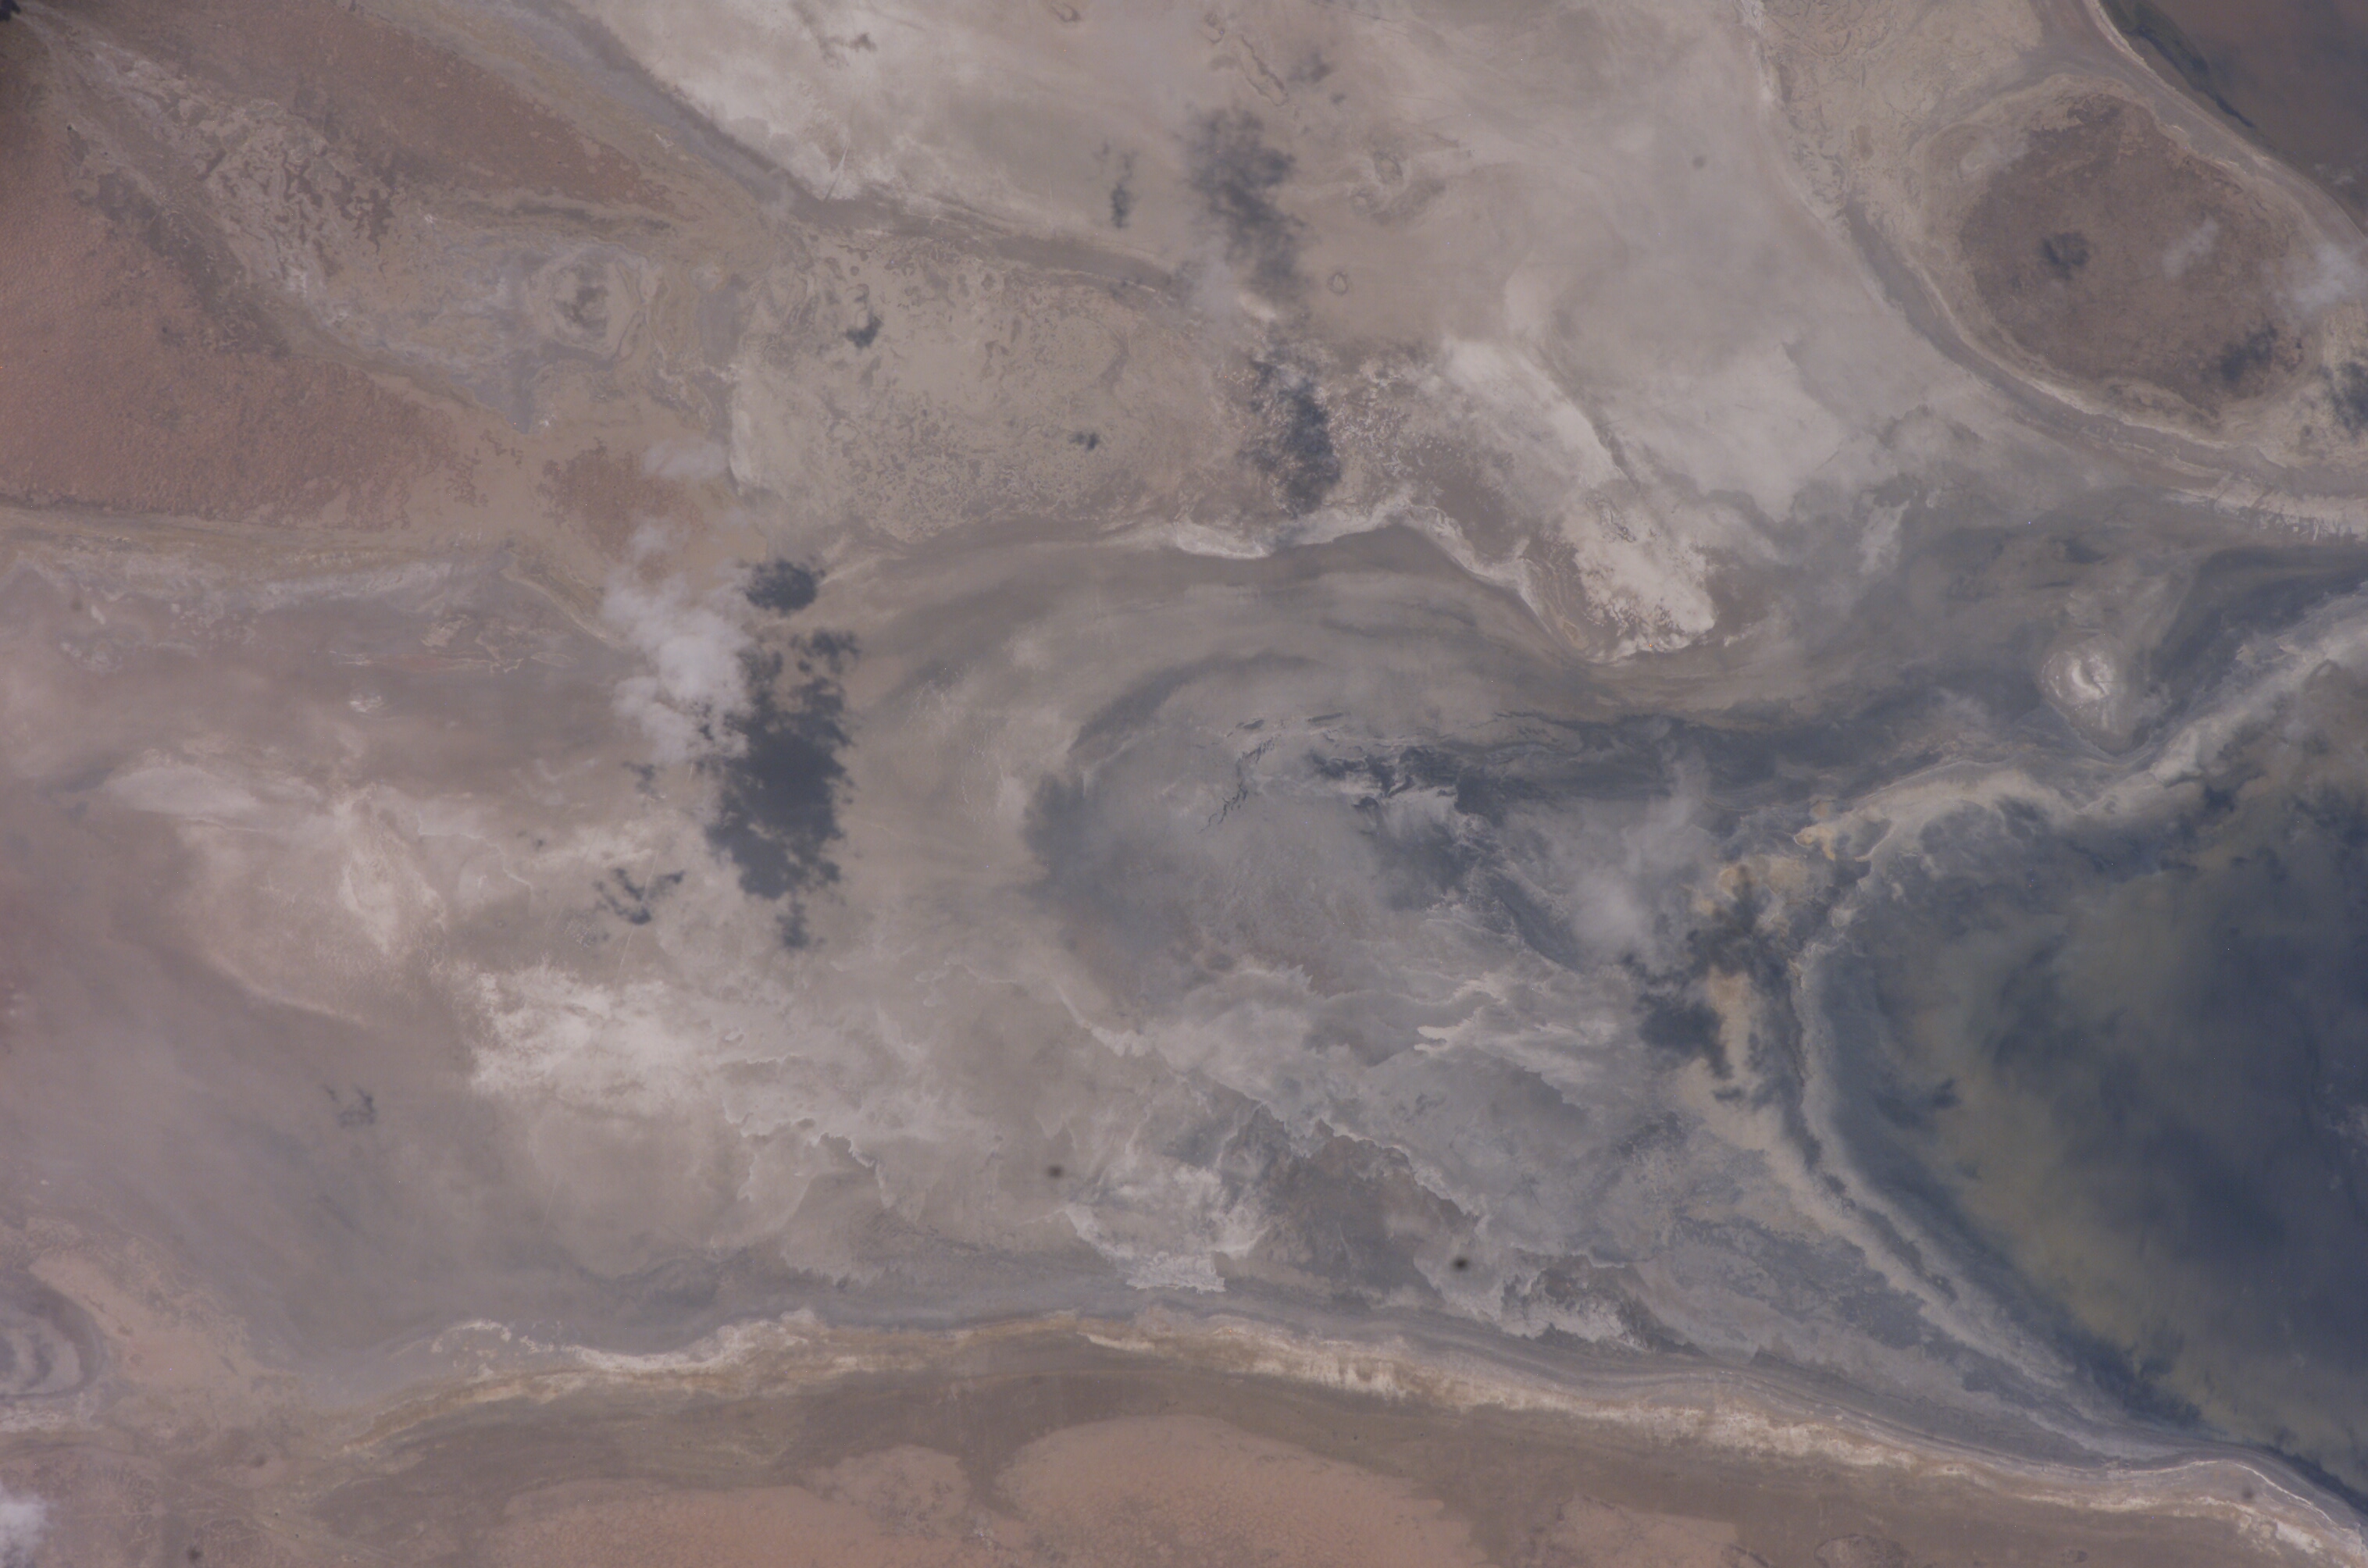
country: BOLIVIA
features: LAKE POOPO, WATER DYNAMICS
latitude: -18.9
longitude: -67.1
